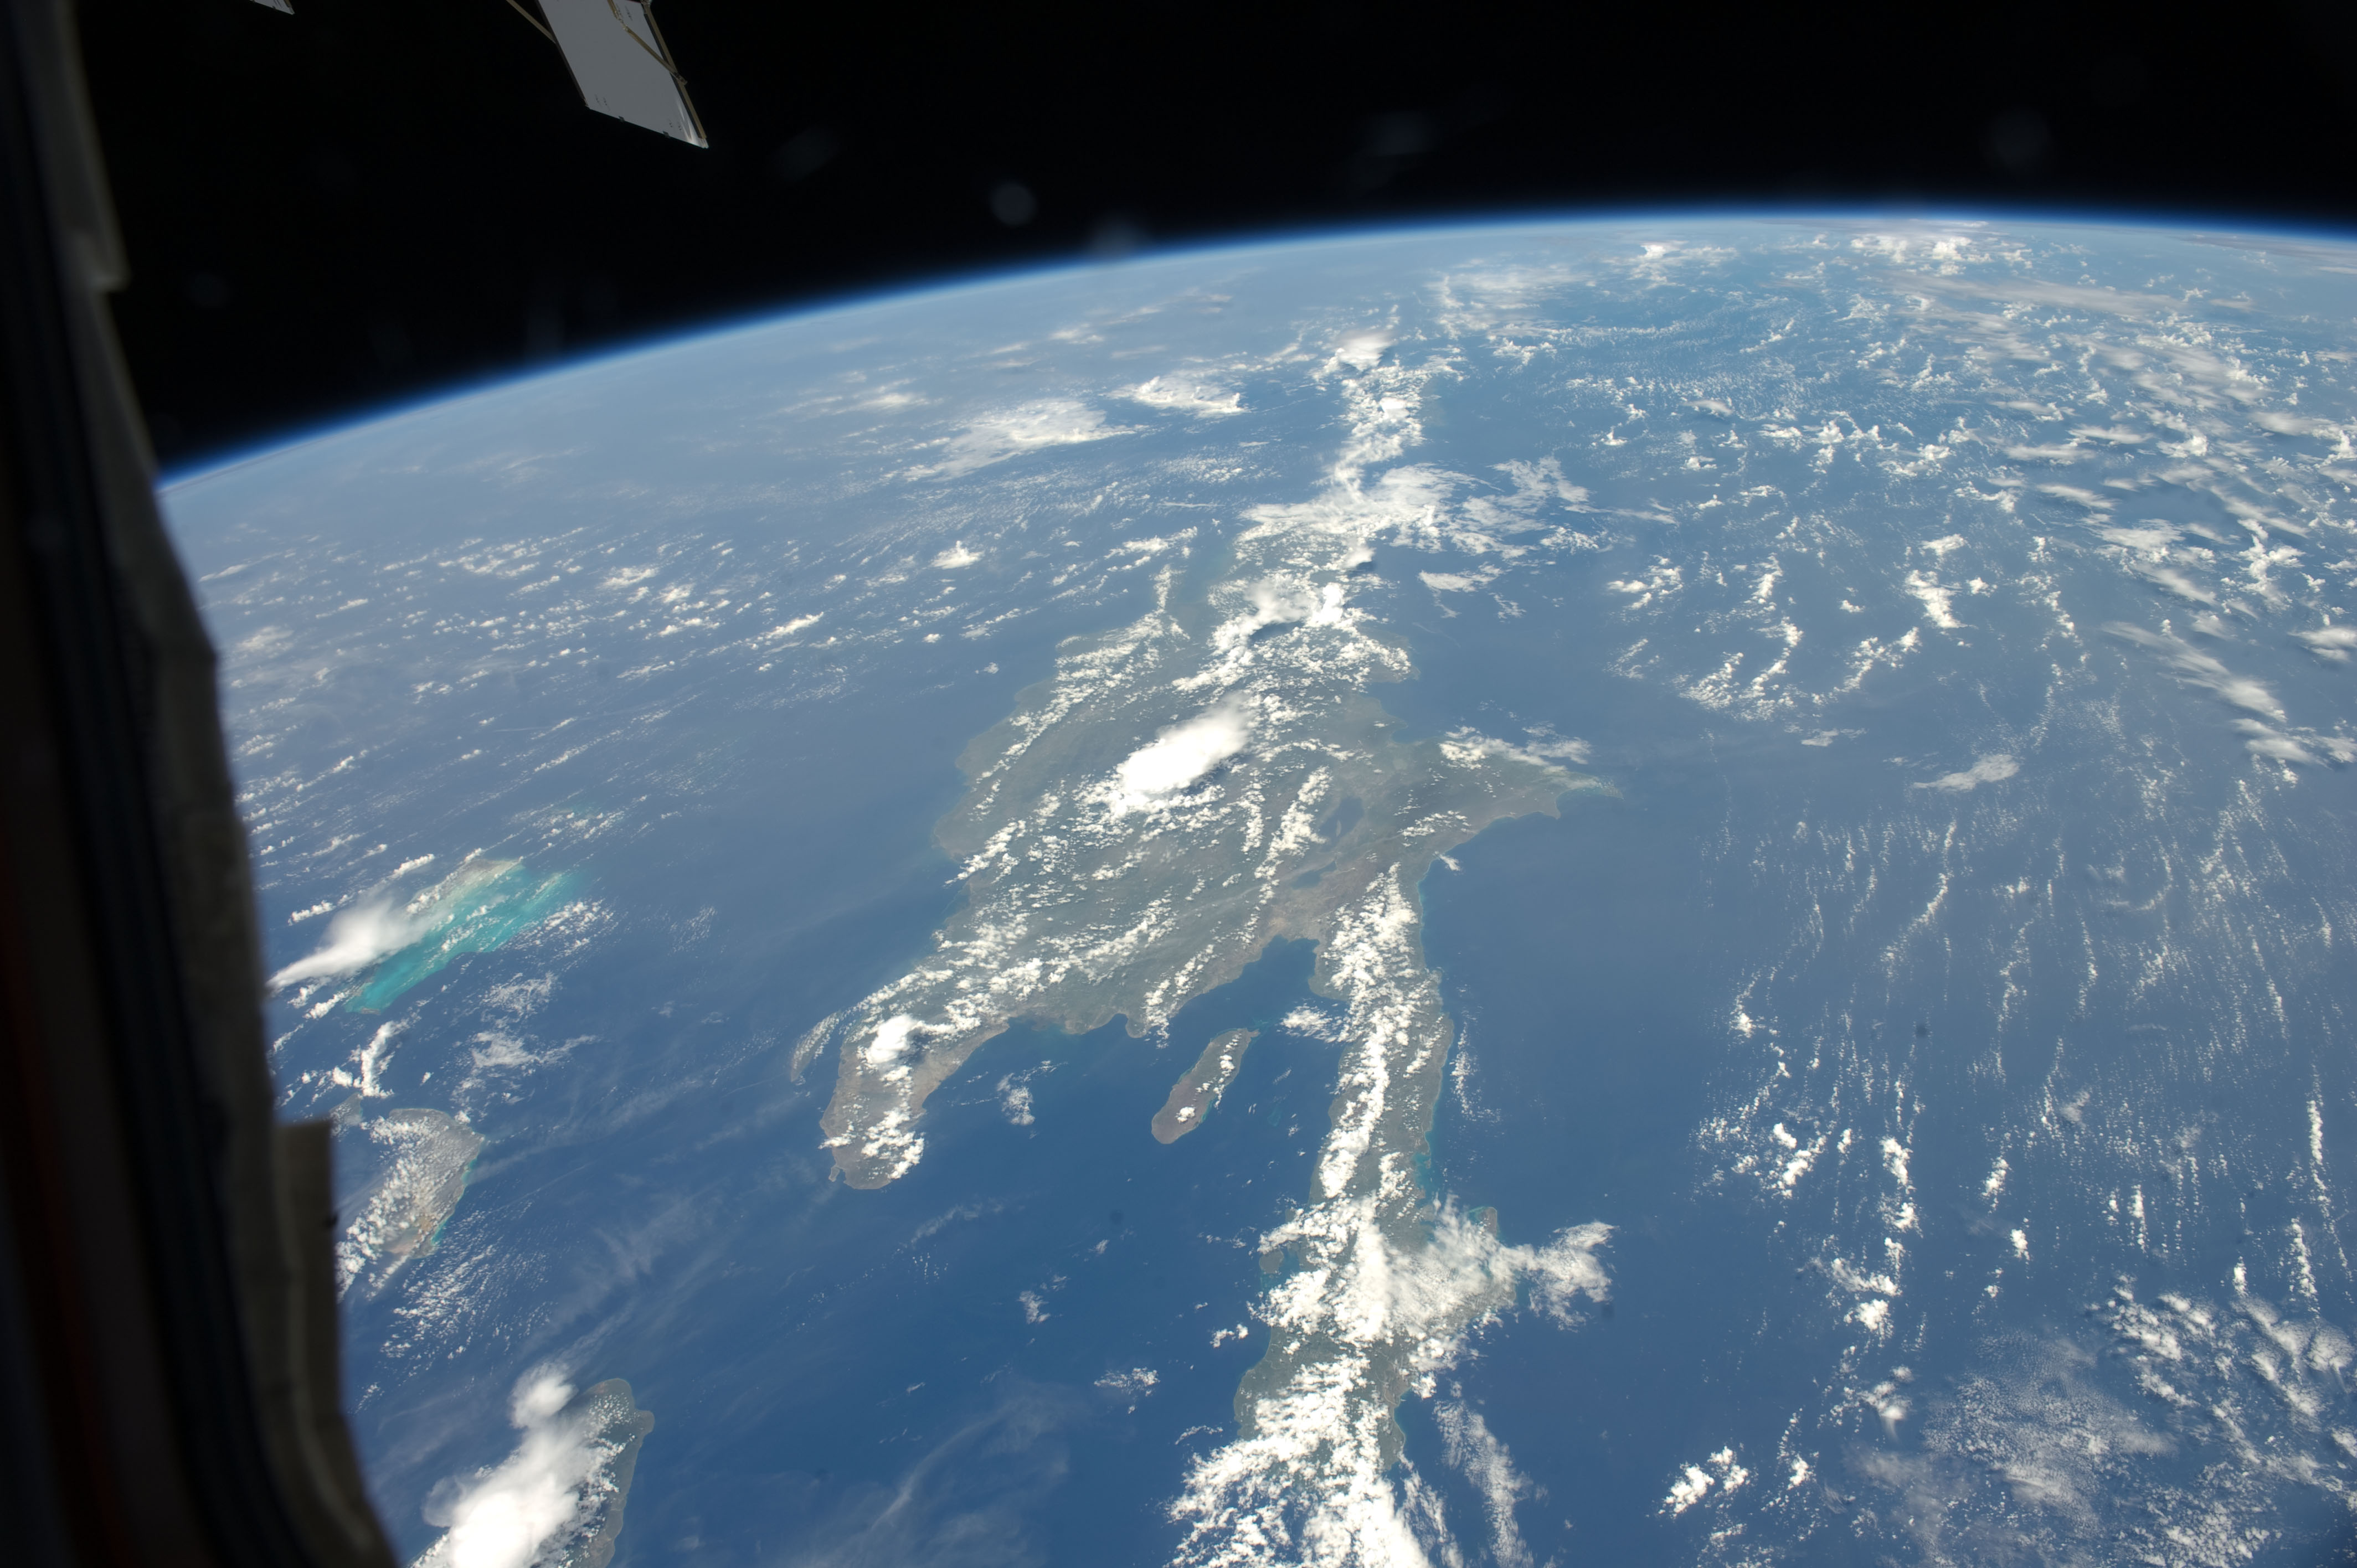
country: DOMINICAN REPUBLIC
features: PAN-HISPANIOLA, TURKS & CAICOS IS., HAZE
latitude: 18.5
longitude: -71.0
